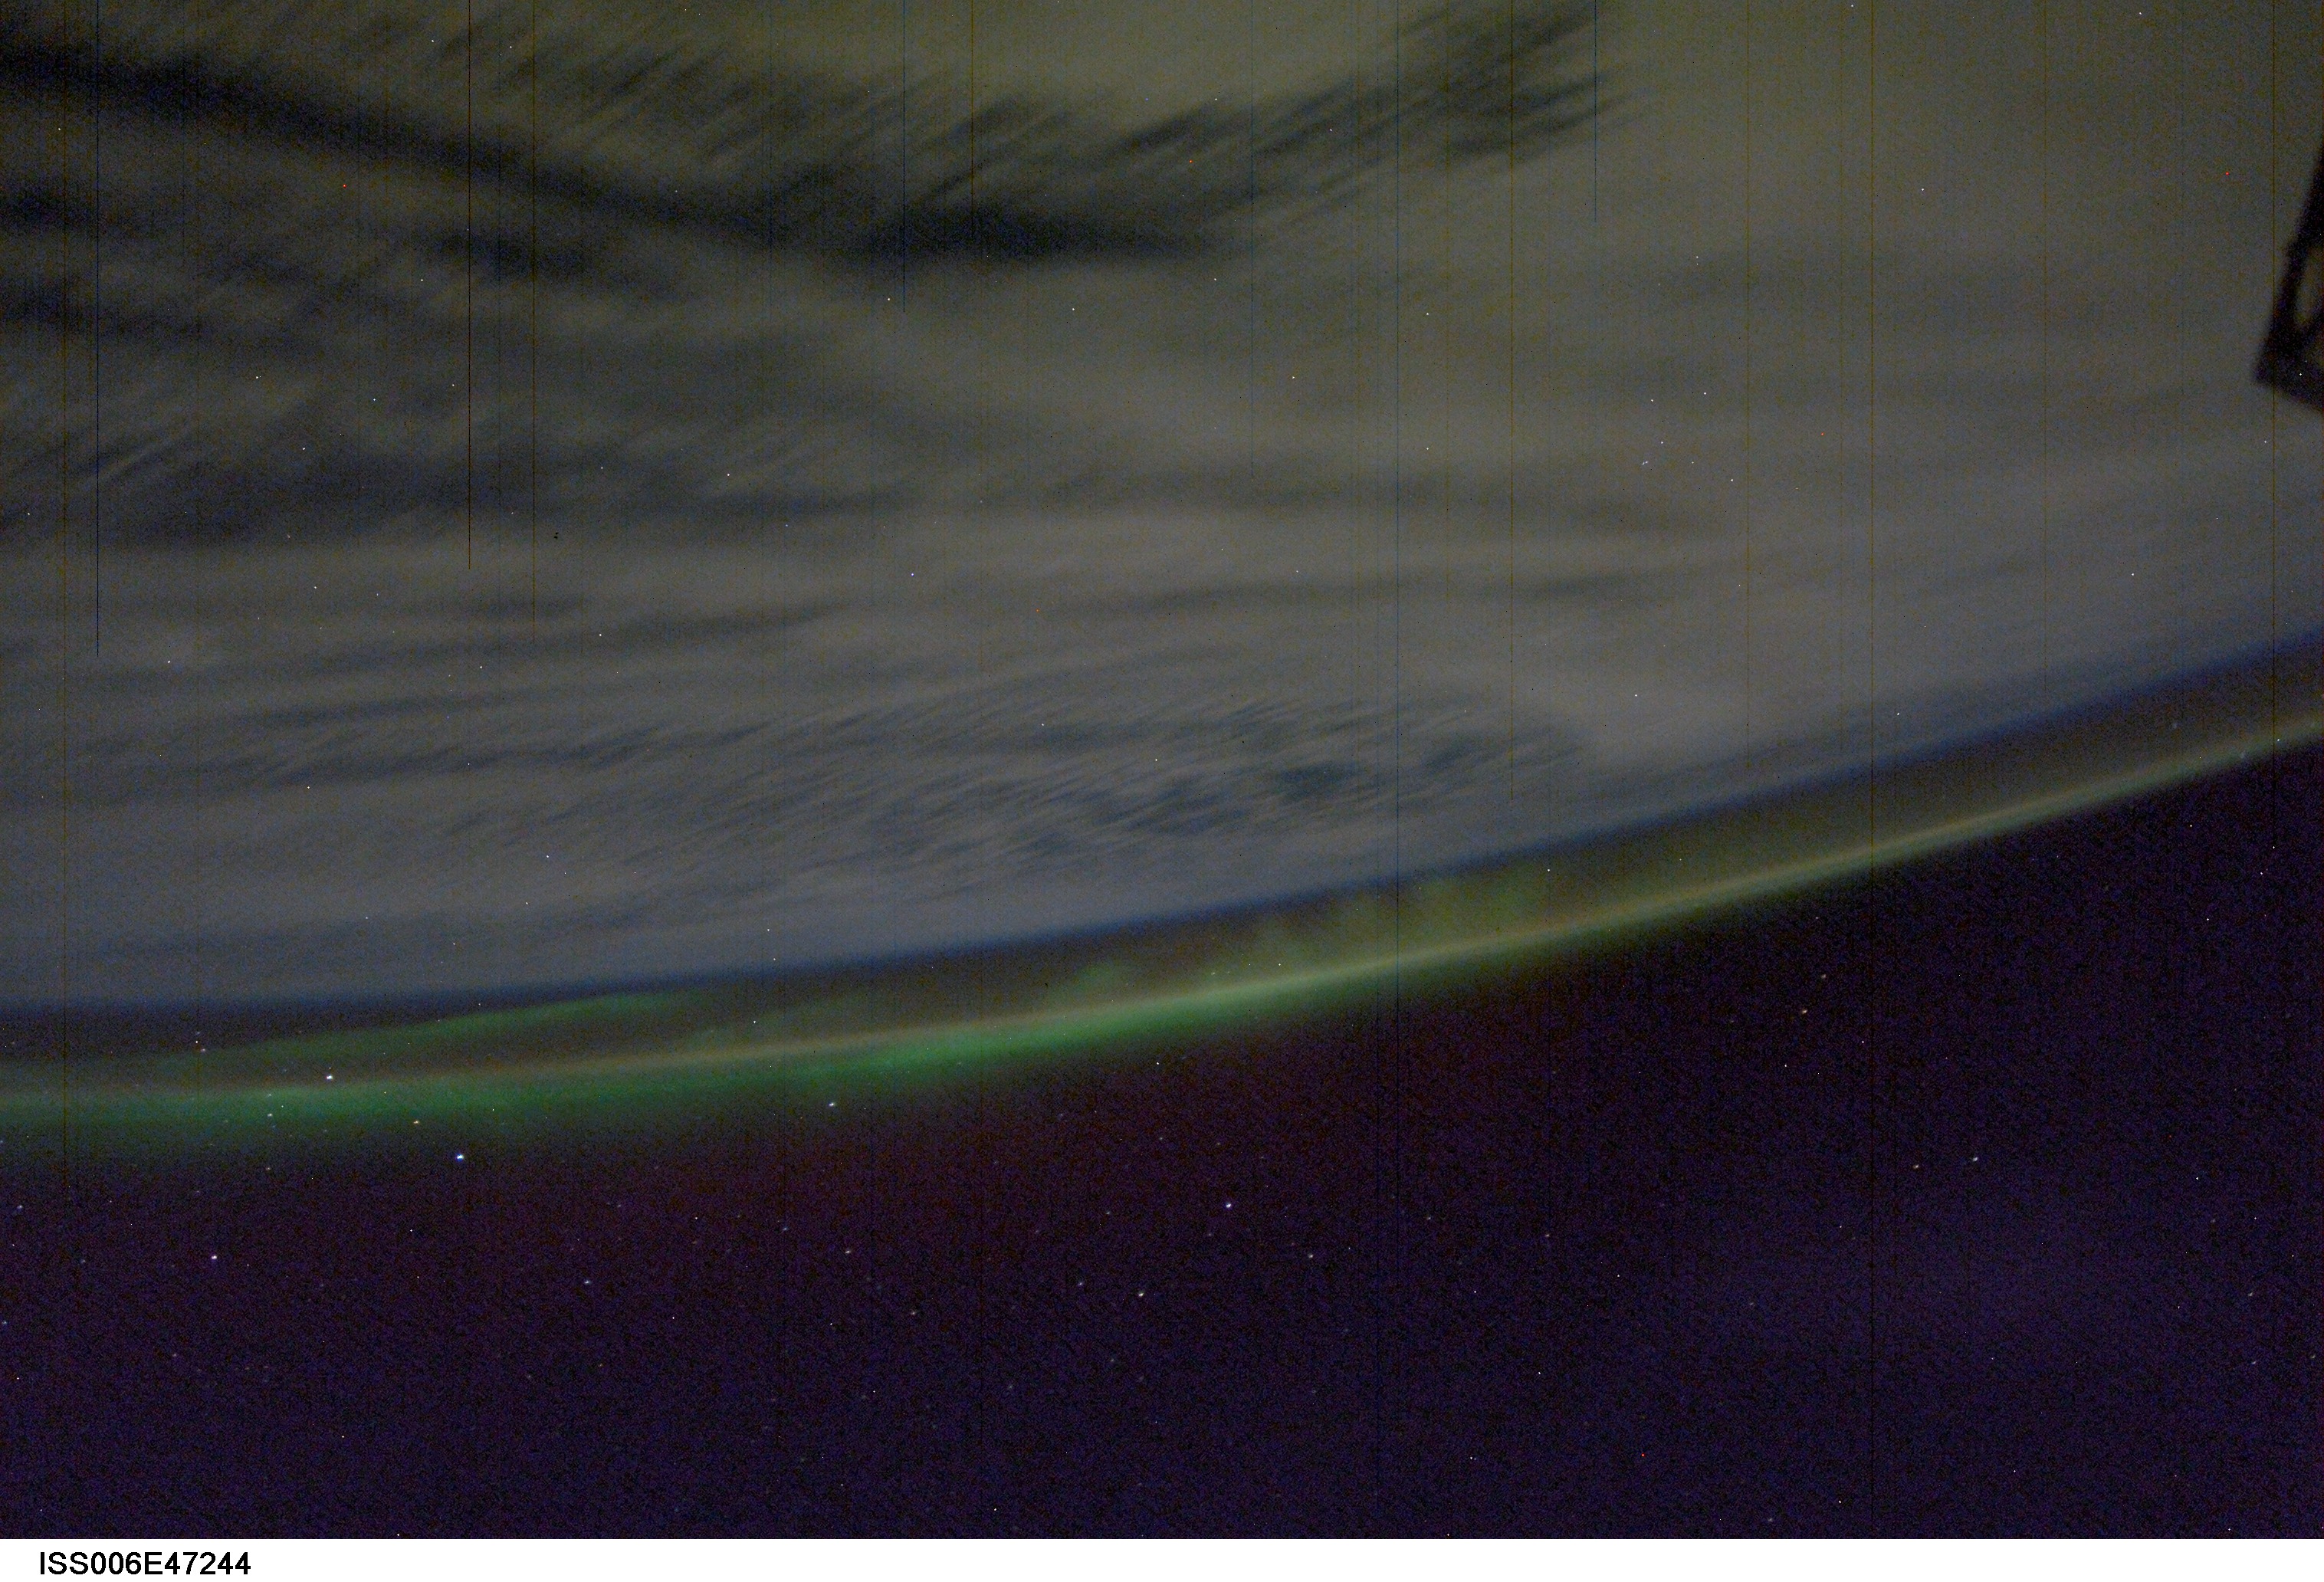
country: AURORA
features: AURORA AUSTRALIS
